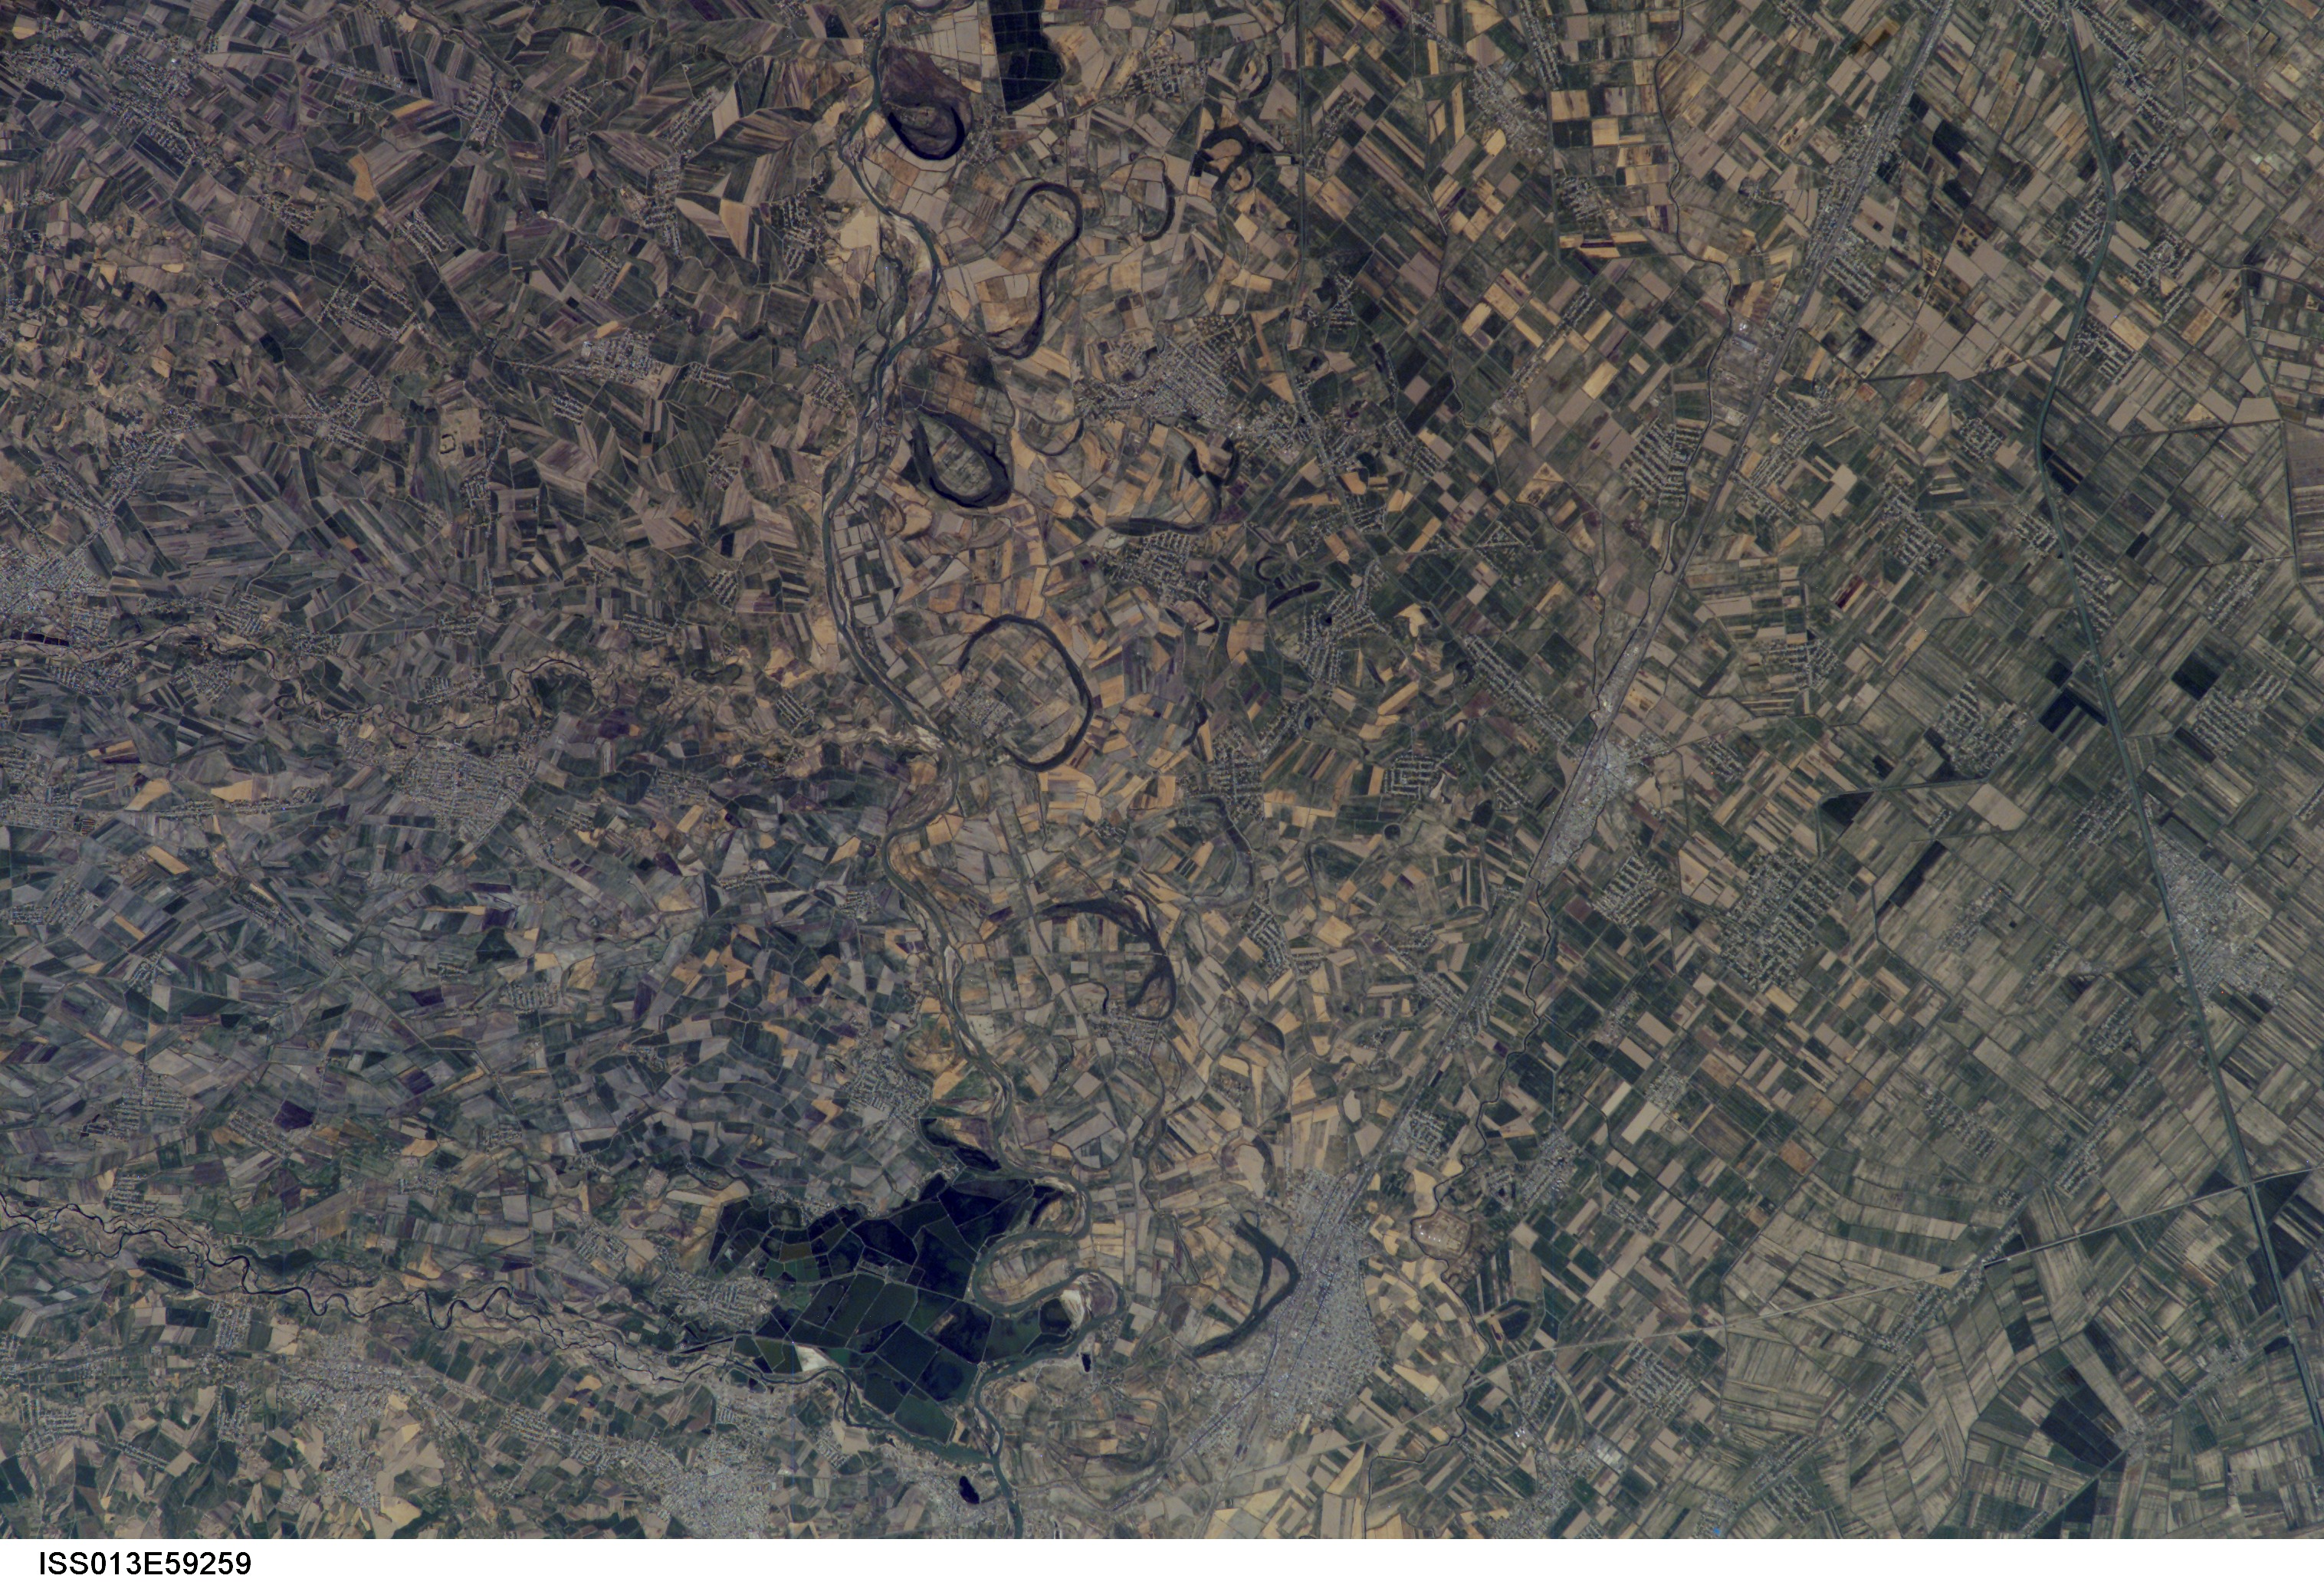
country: UZBEKISTAN
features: SYRDAR'YA R. V., AGR., TOWNS
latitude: 41.0
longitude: 69.0
